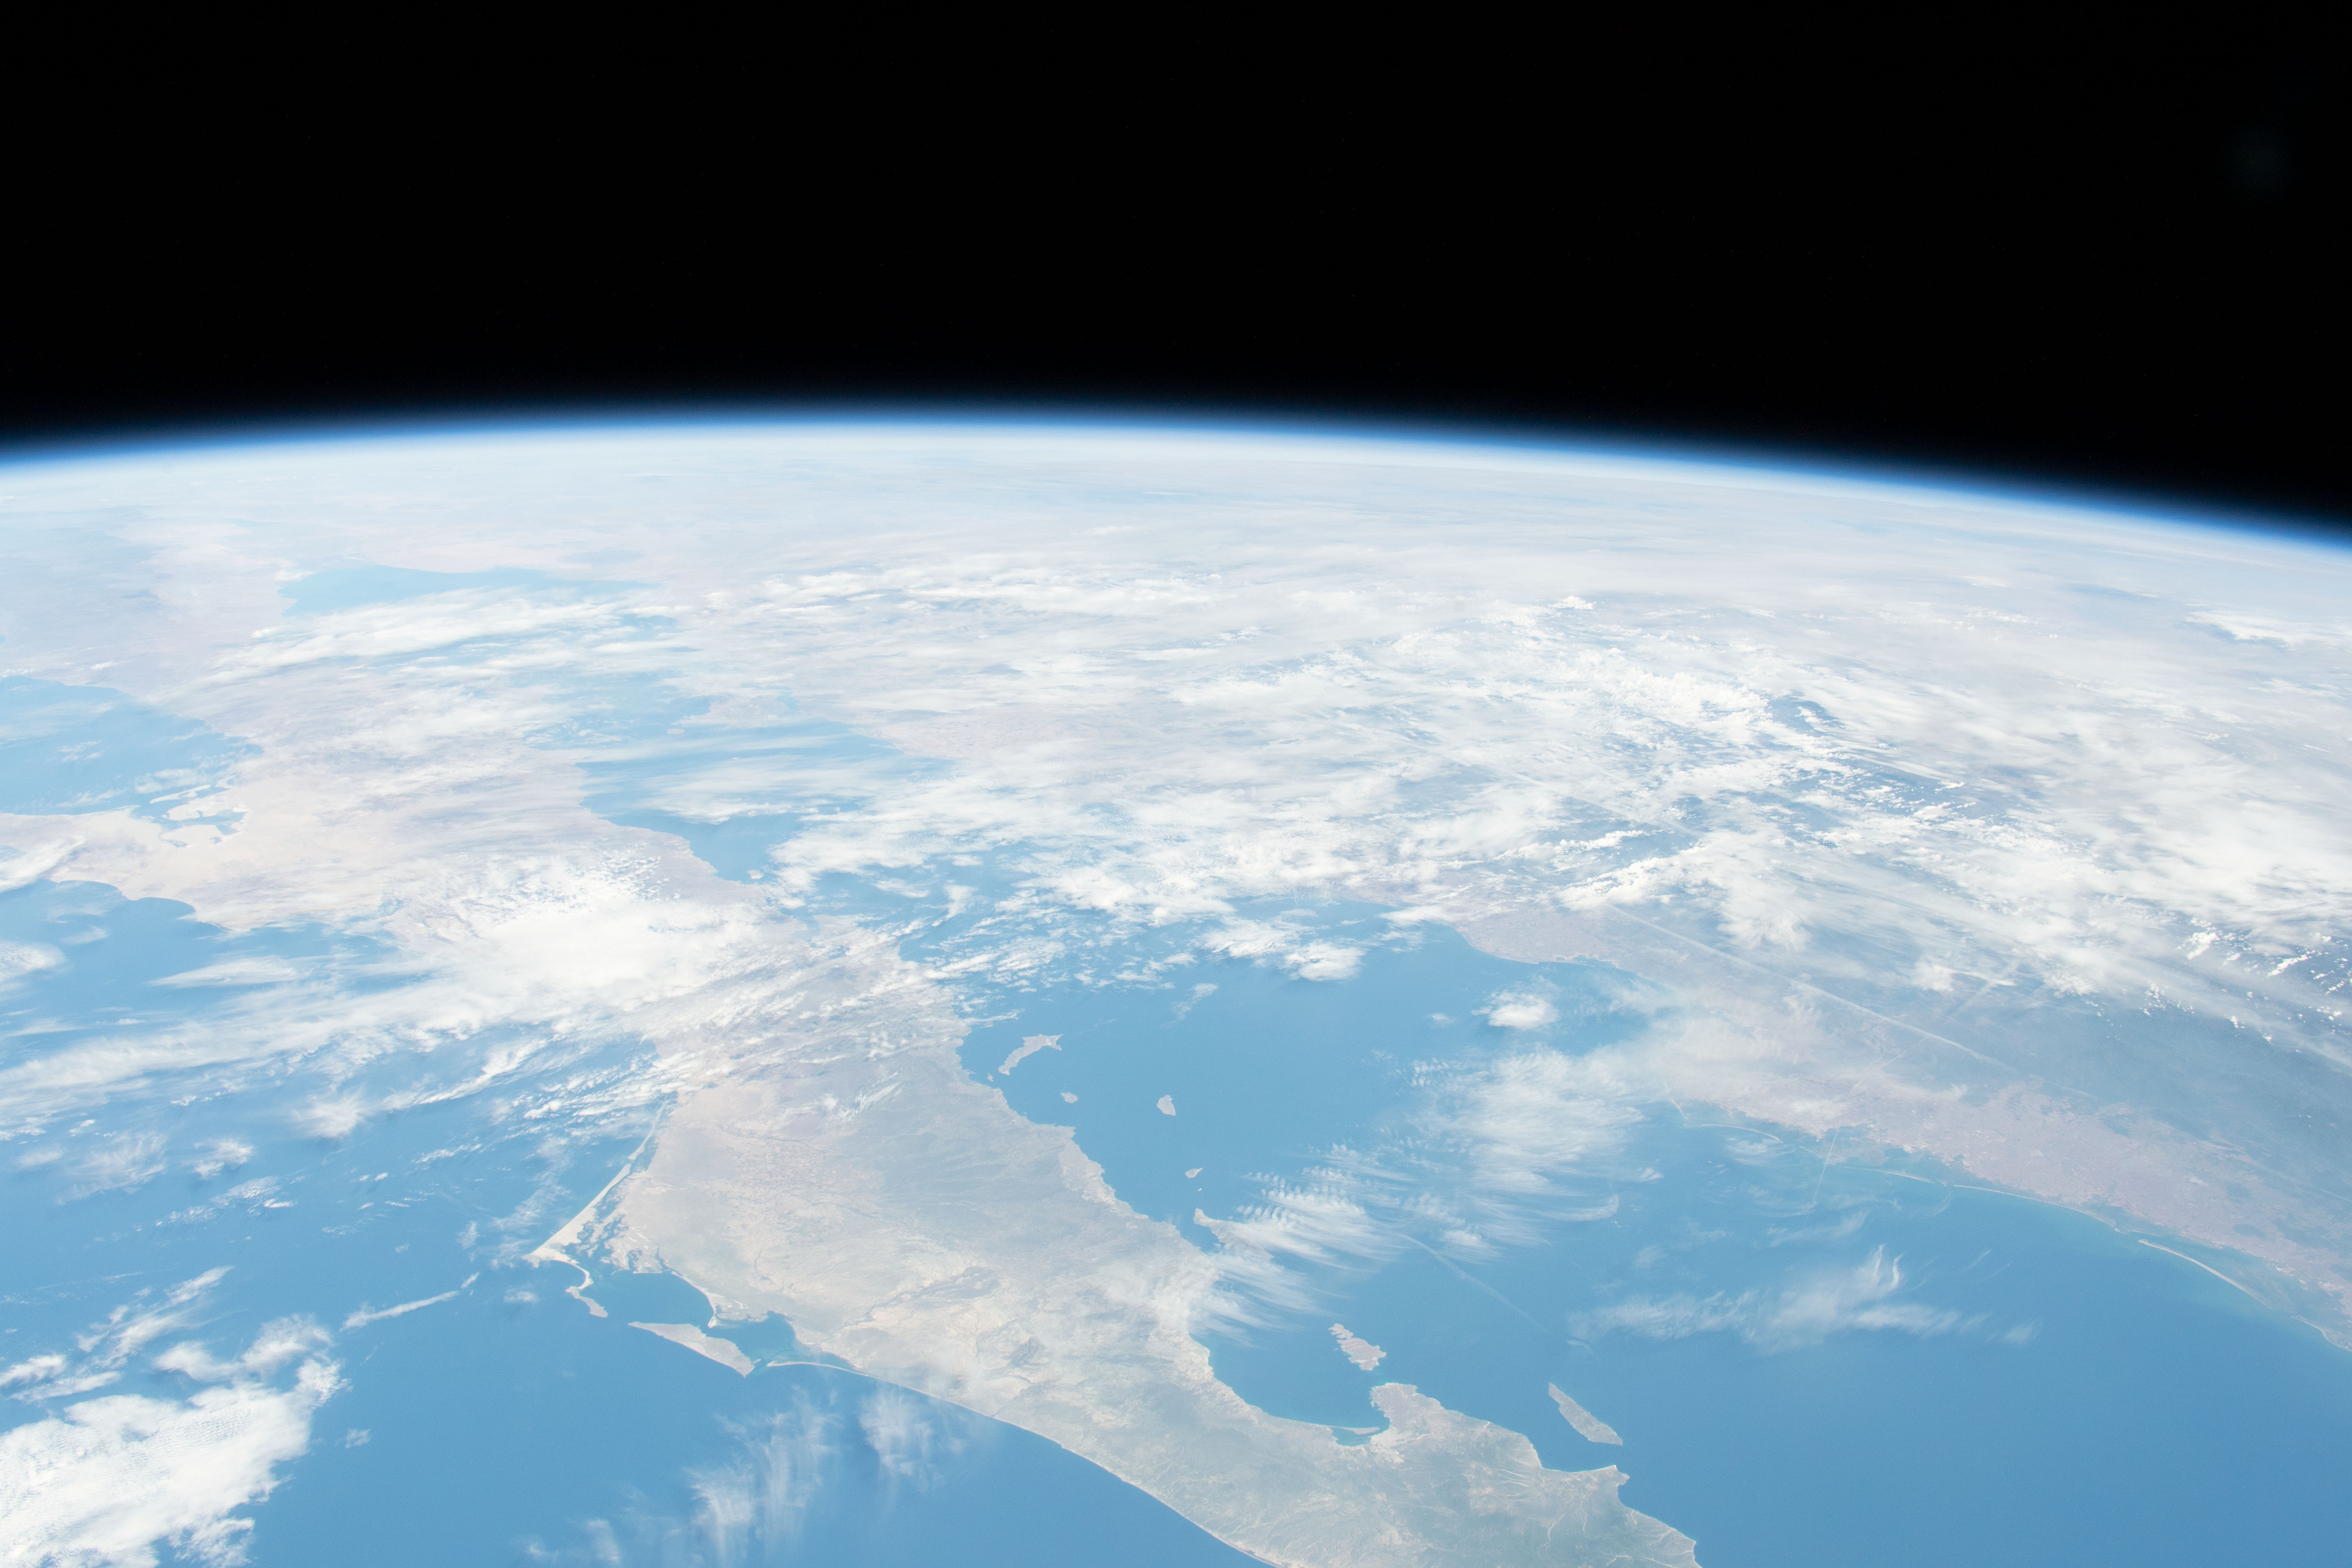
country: MEXICO
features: GULF OF CALIFORNIA, BAJA CALIFORNIA SUR
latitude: 28.0
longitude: -110.5
